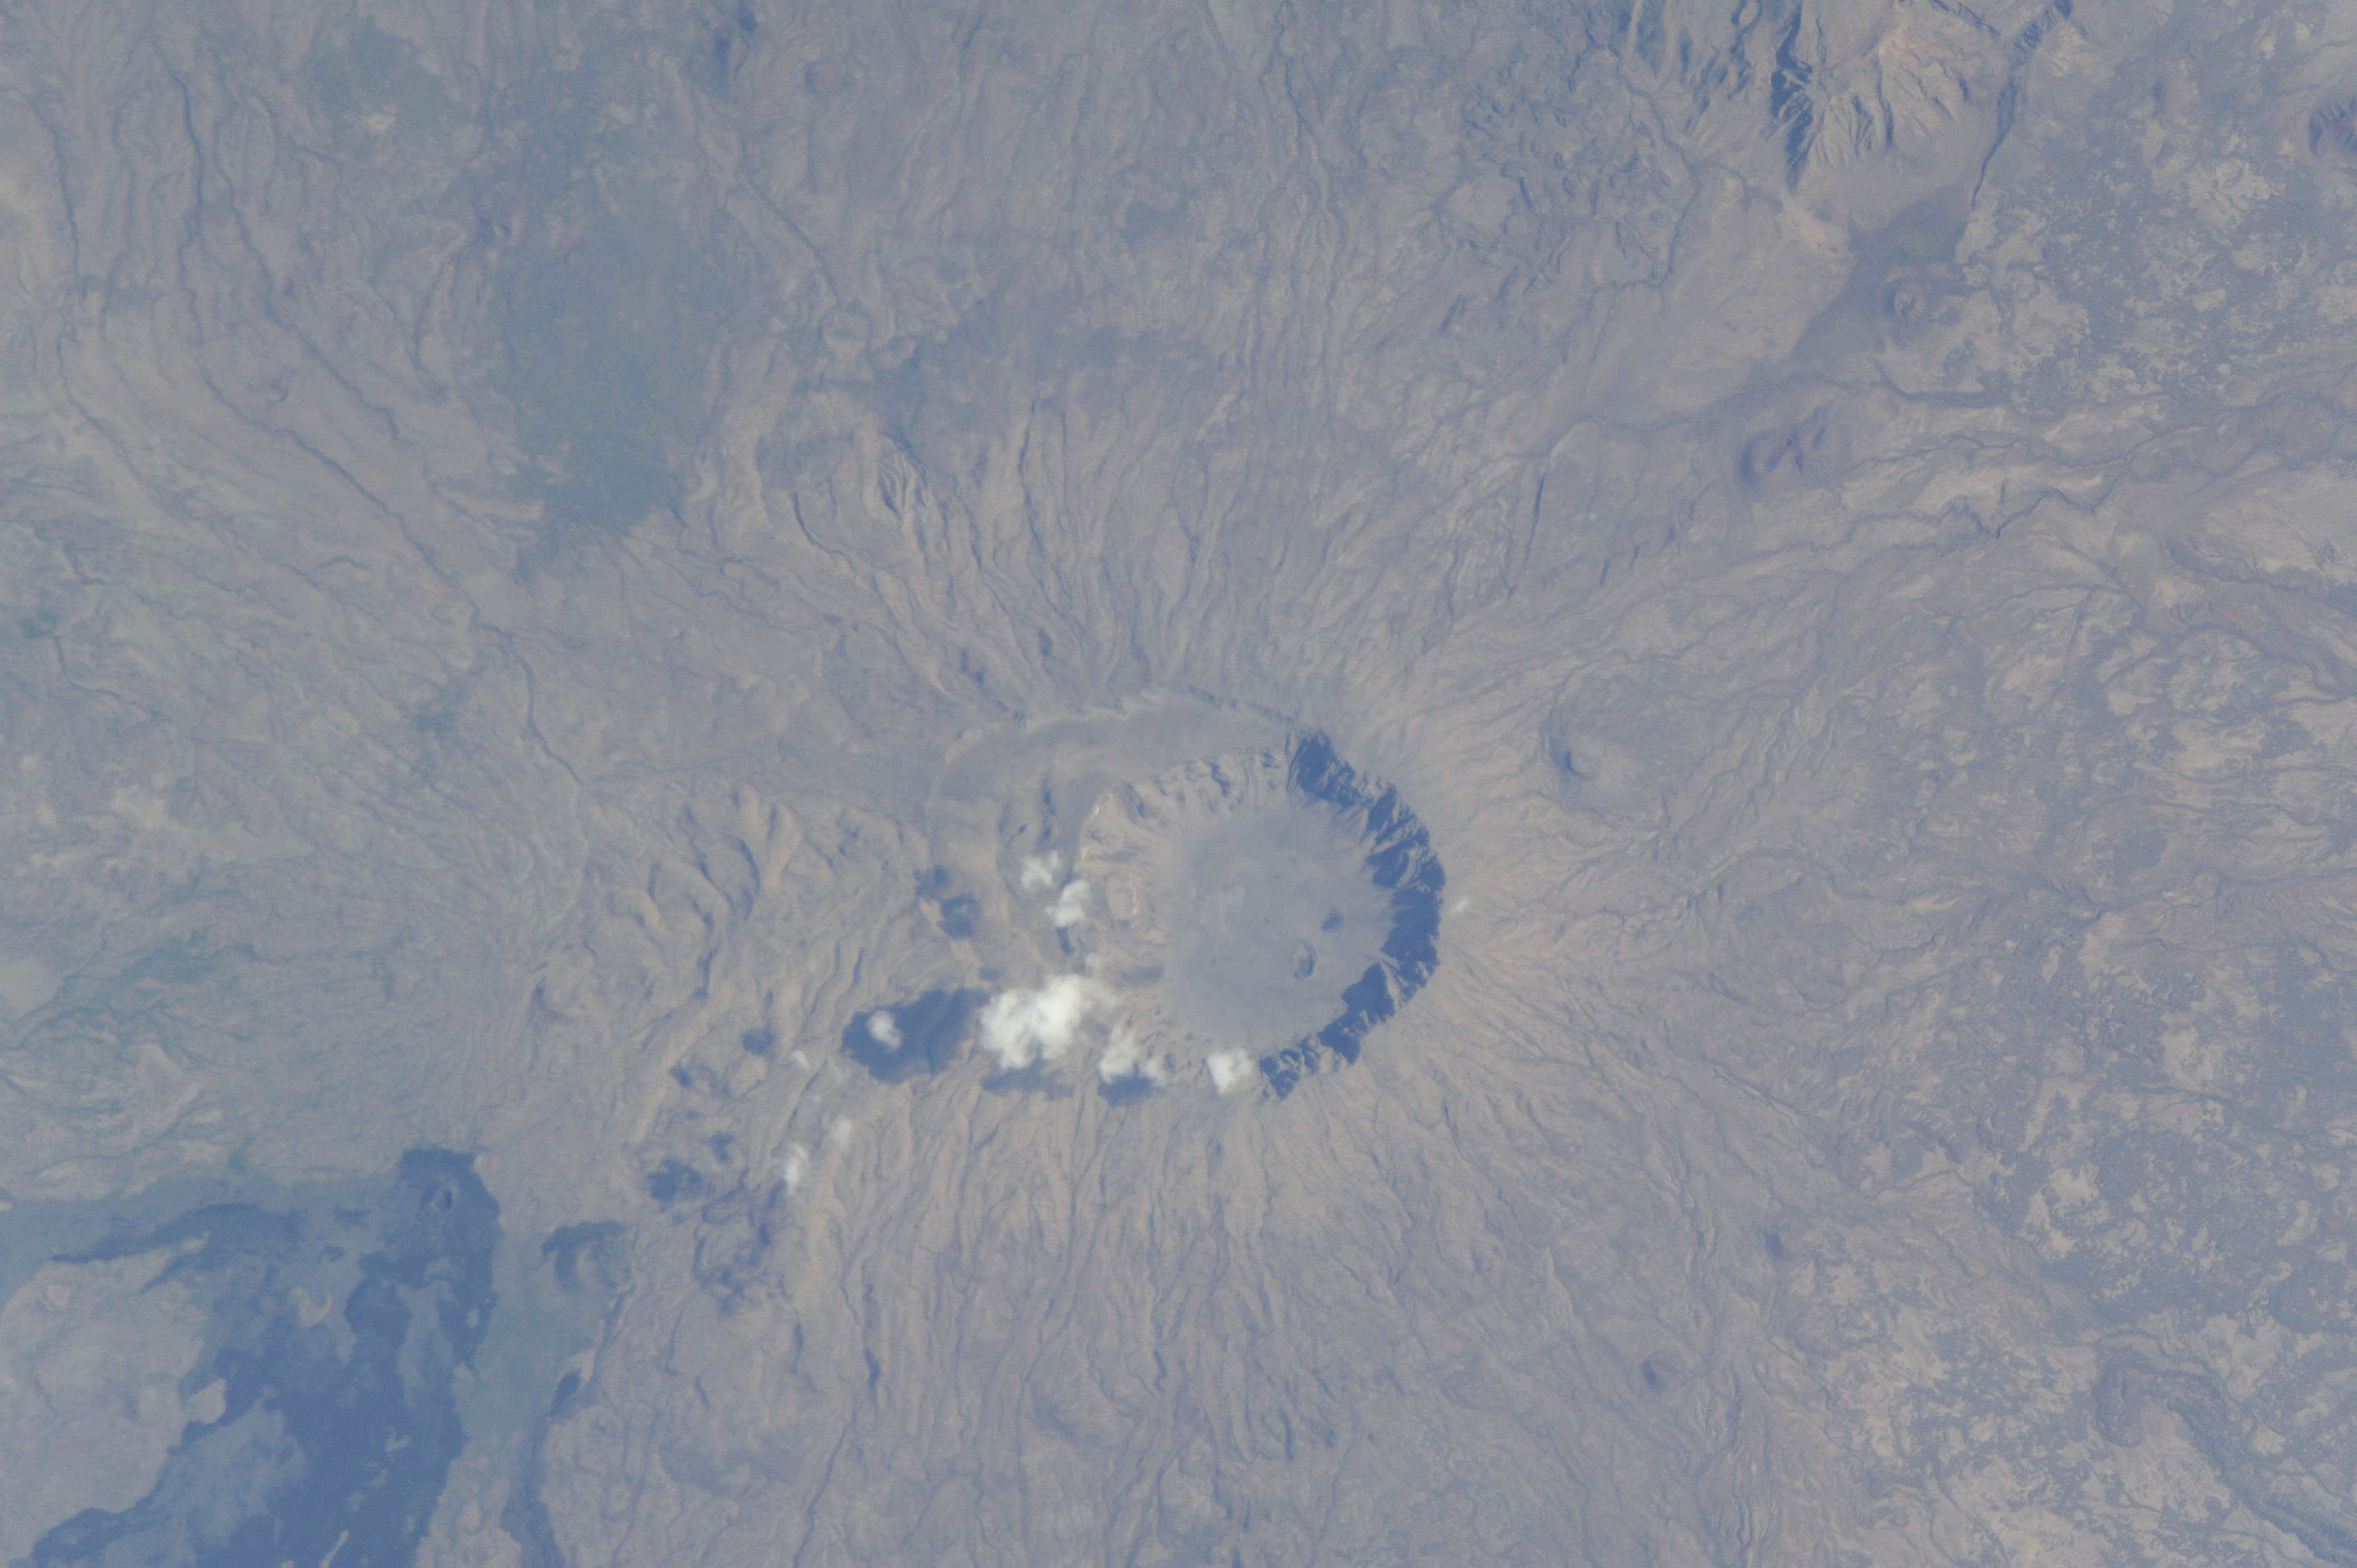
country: ETHIOPIA
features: GEWANA, YANGUDI RASSA NATIONAL PARK, DESERT, ADOUA VOLCANO, ADWA VOLCANO
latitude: 10.1
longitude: 40.8
